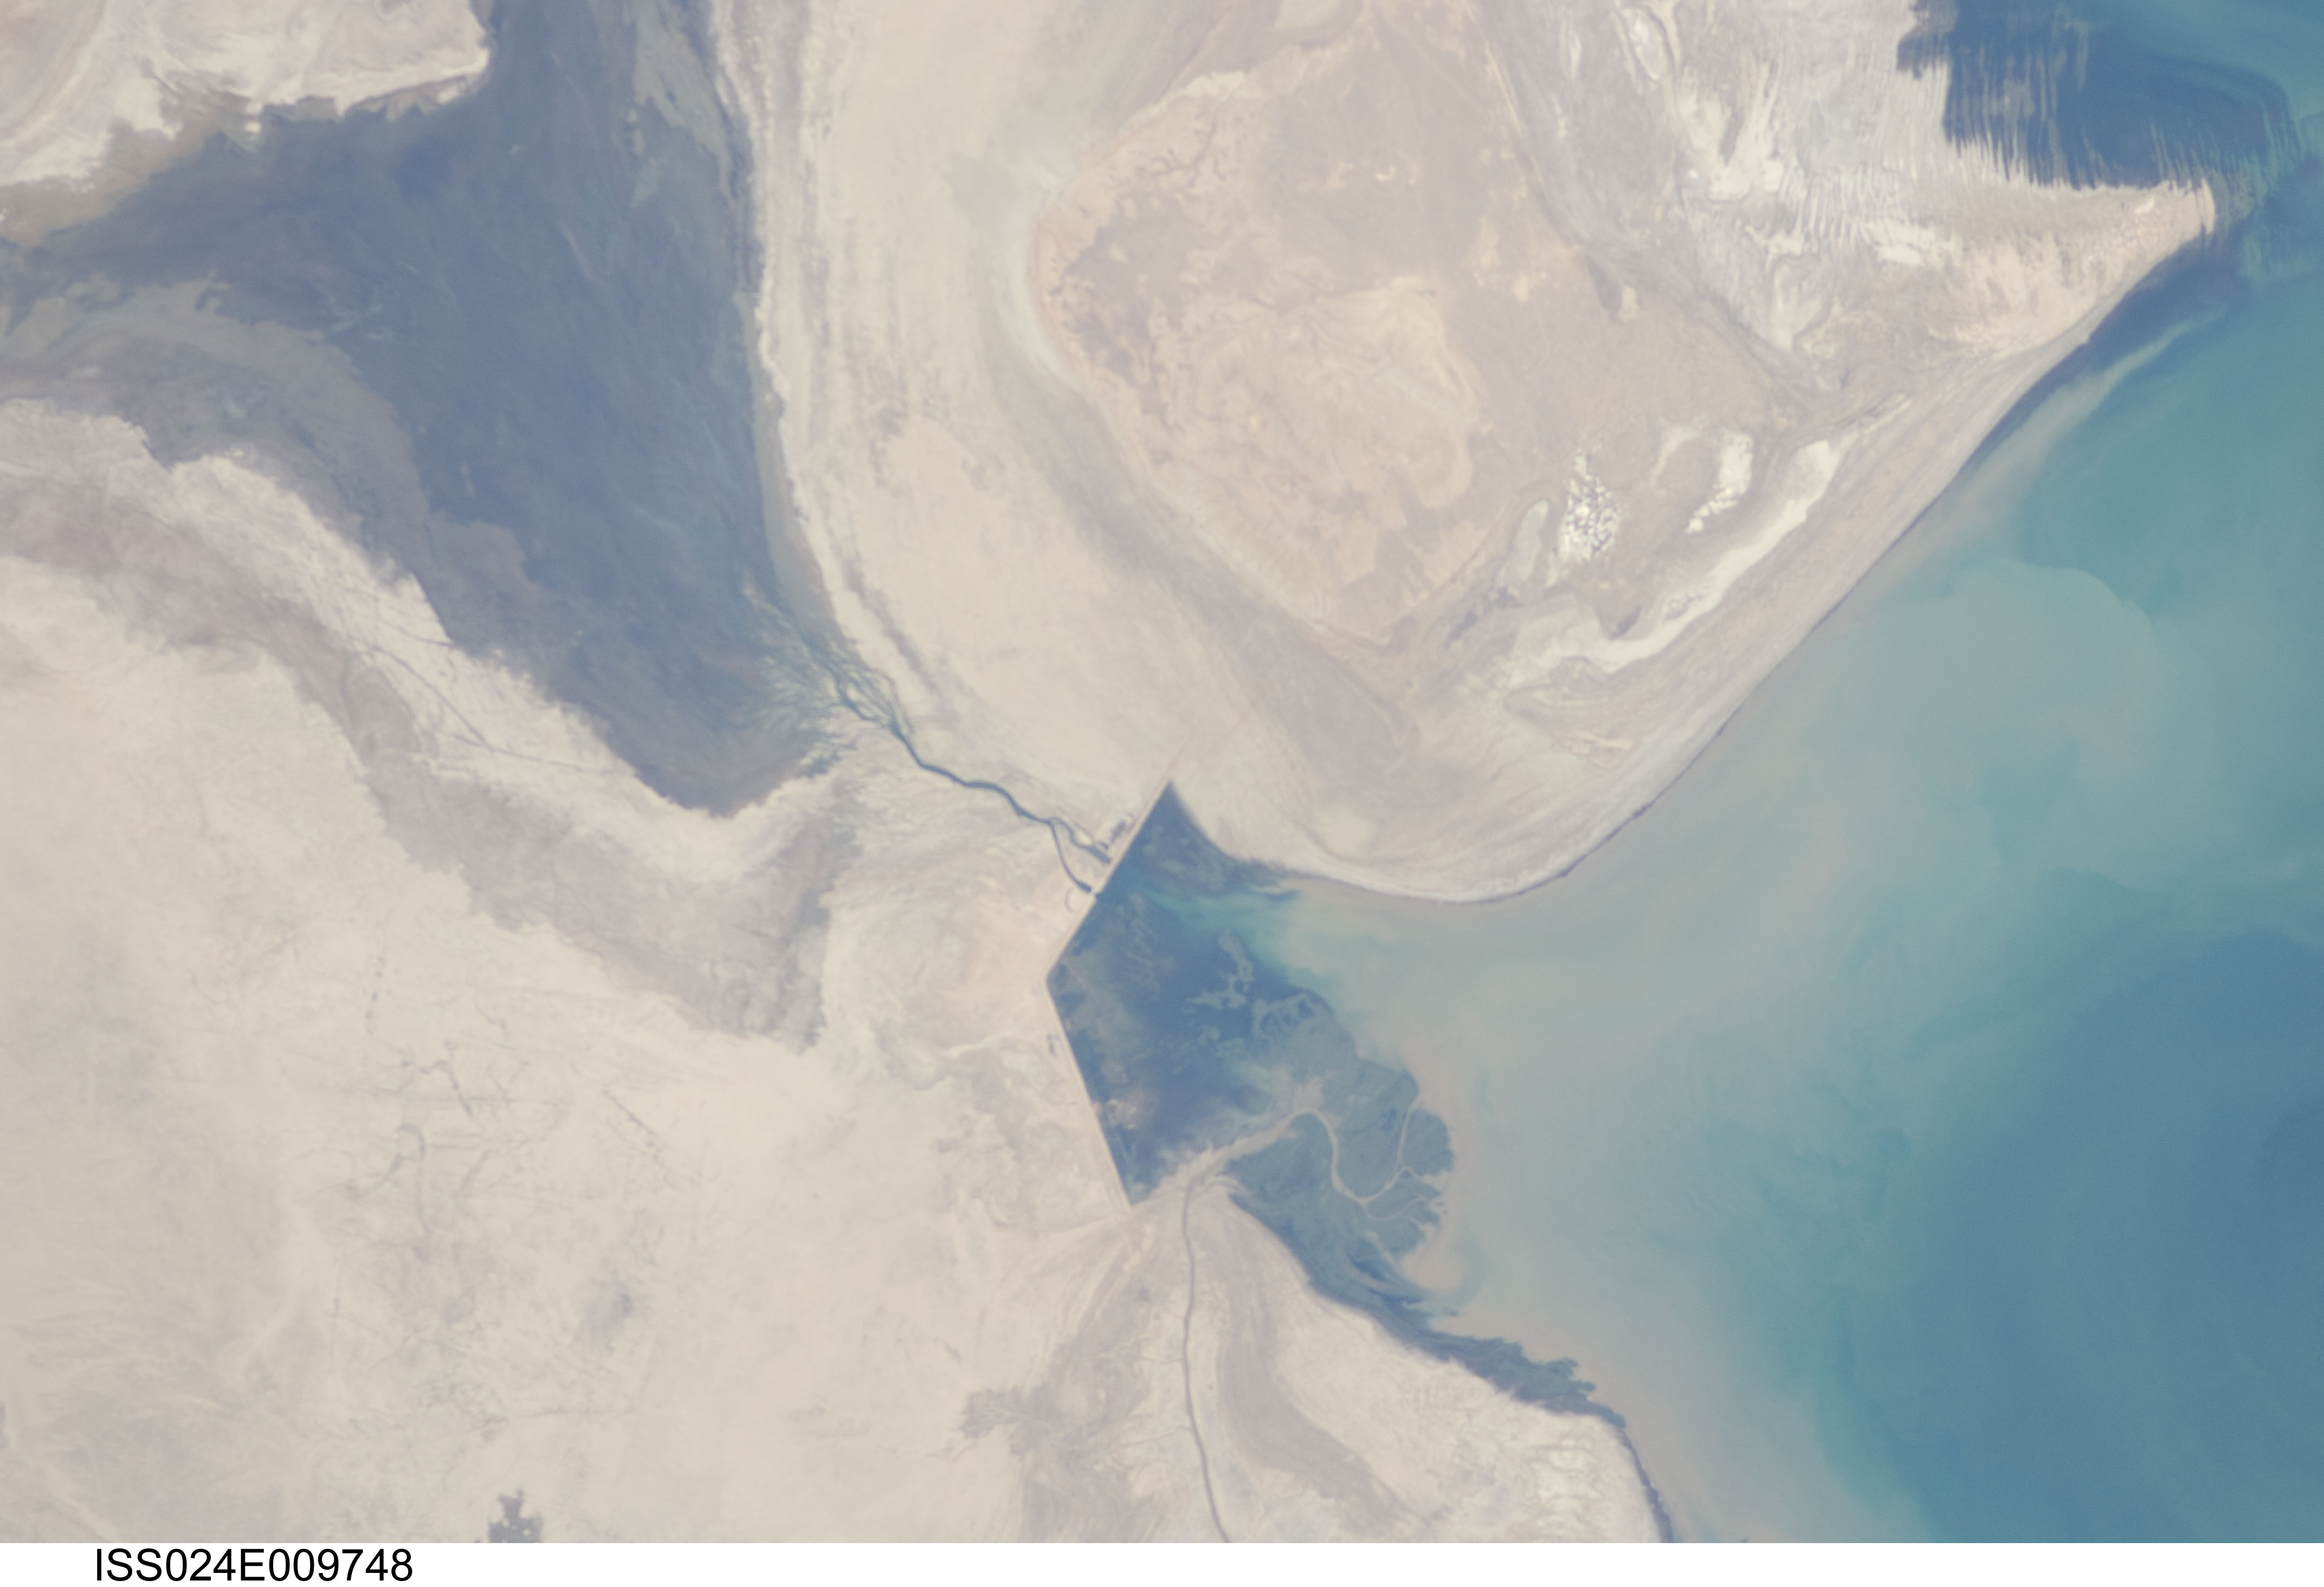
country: KAZAKHSTAN
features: N. LOBE OF ARAL SEA BASIN, E. KOKARAL I., DAM, CHAN., SYRDAR'YA R. DELTA
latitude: 46.2
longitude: 60.8
